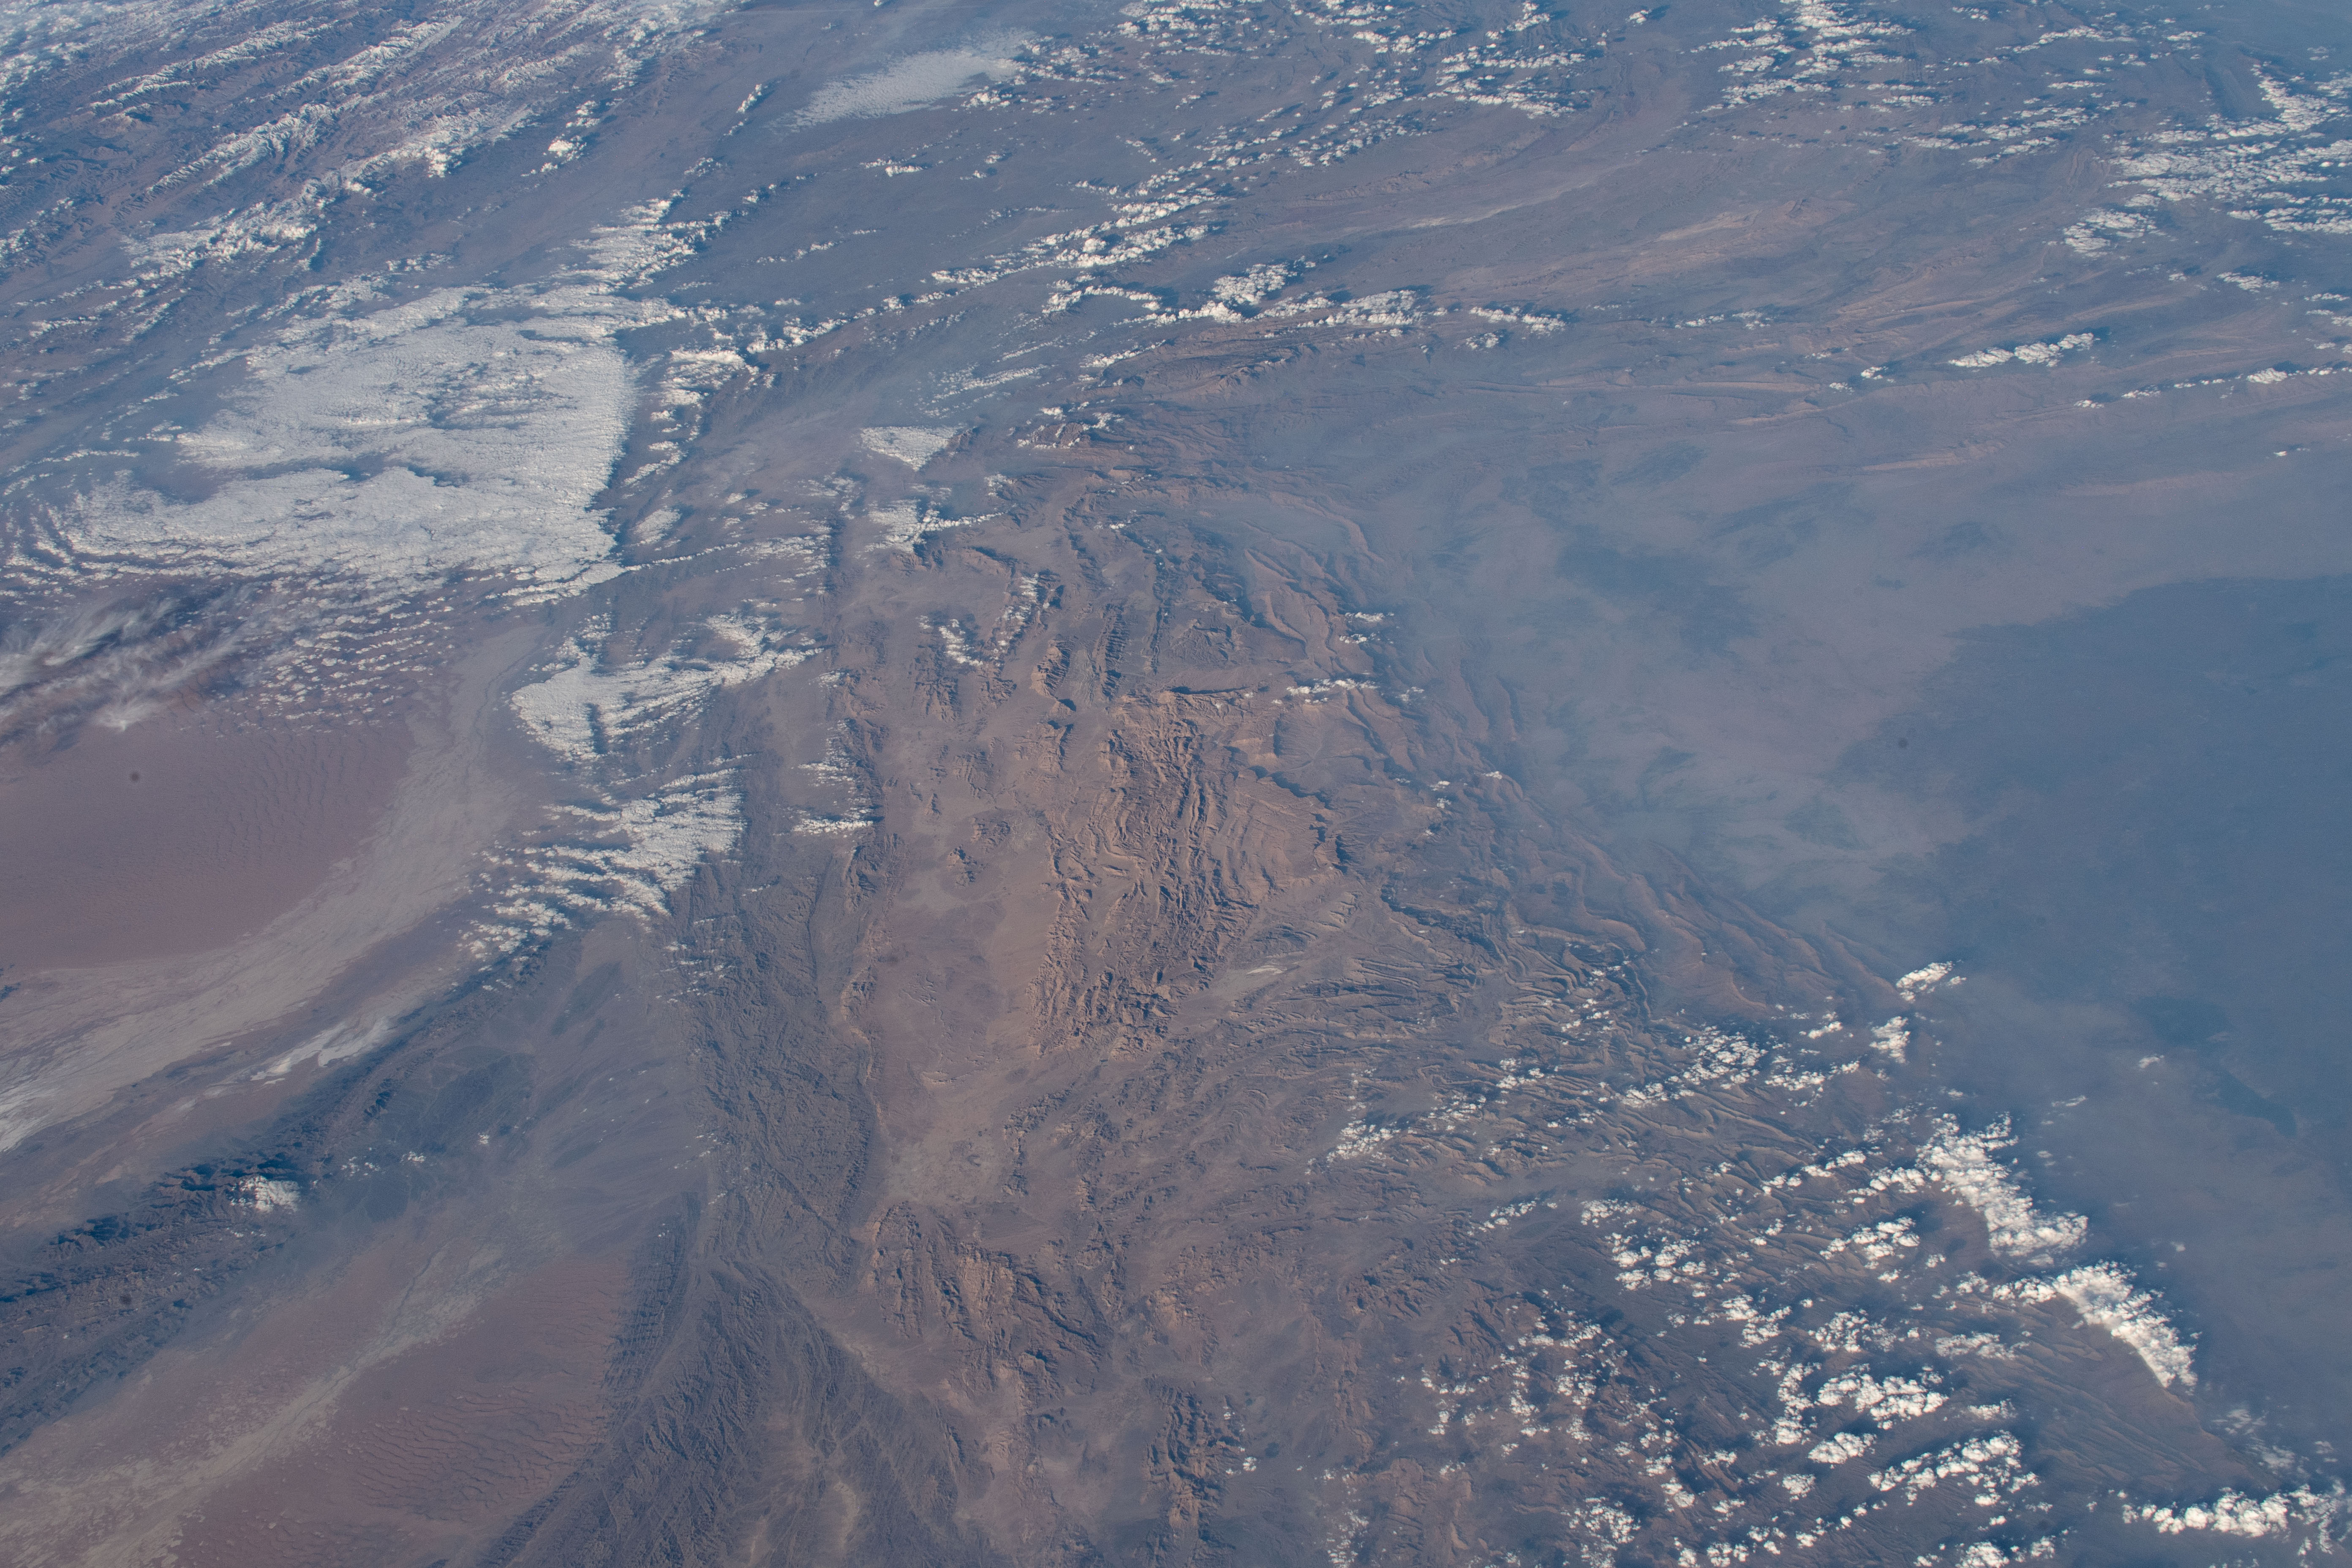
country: PAKISTAN
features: KIRTHAR MOUNTAINS, CENTRAL MAKRAN MOUNTAINS, CENTRAL BRUHUI RANGE, RIGESTAN DESERT
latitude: 30.0
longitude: 67.5
